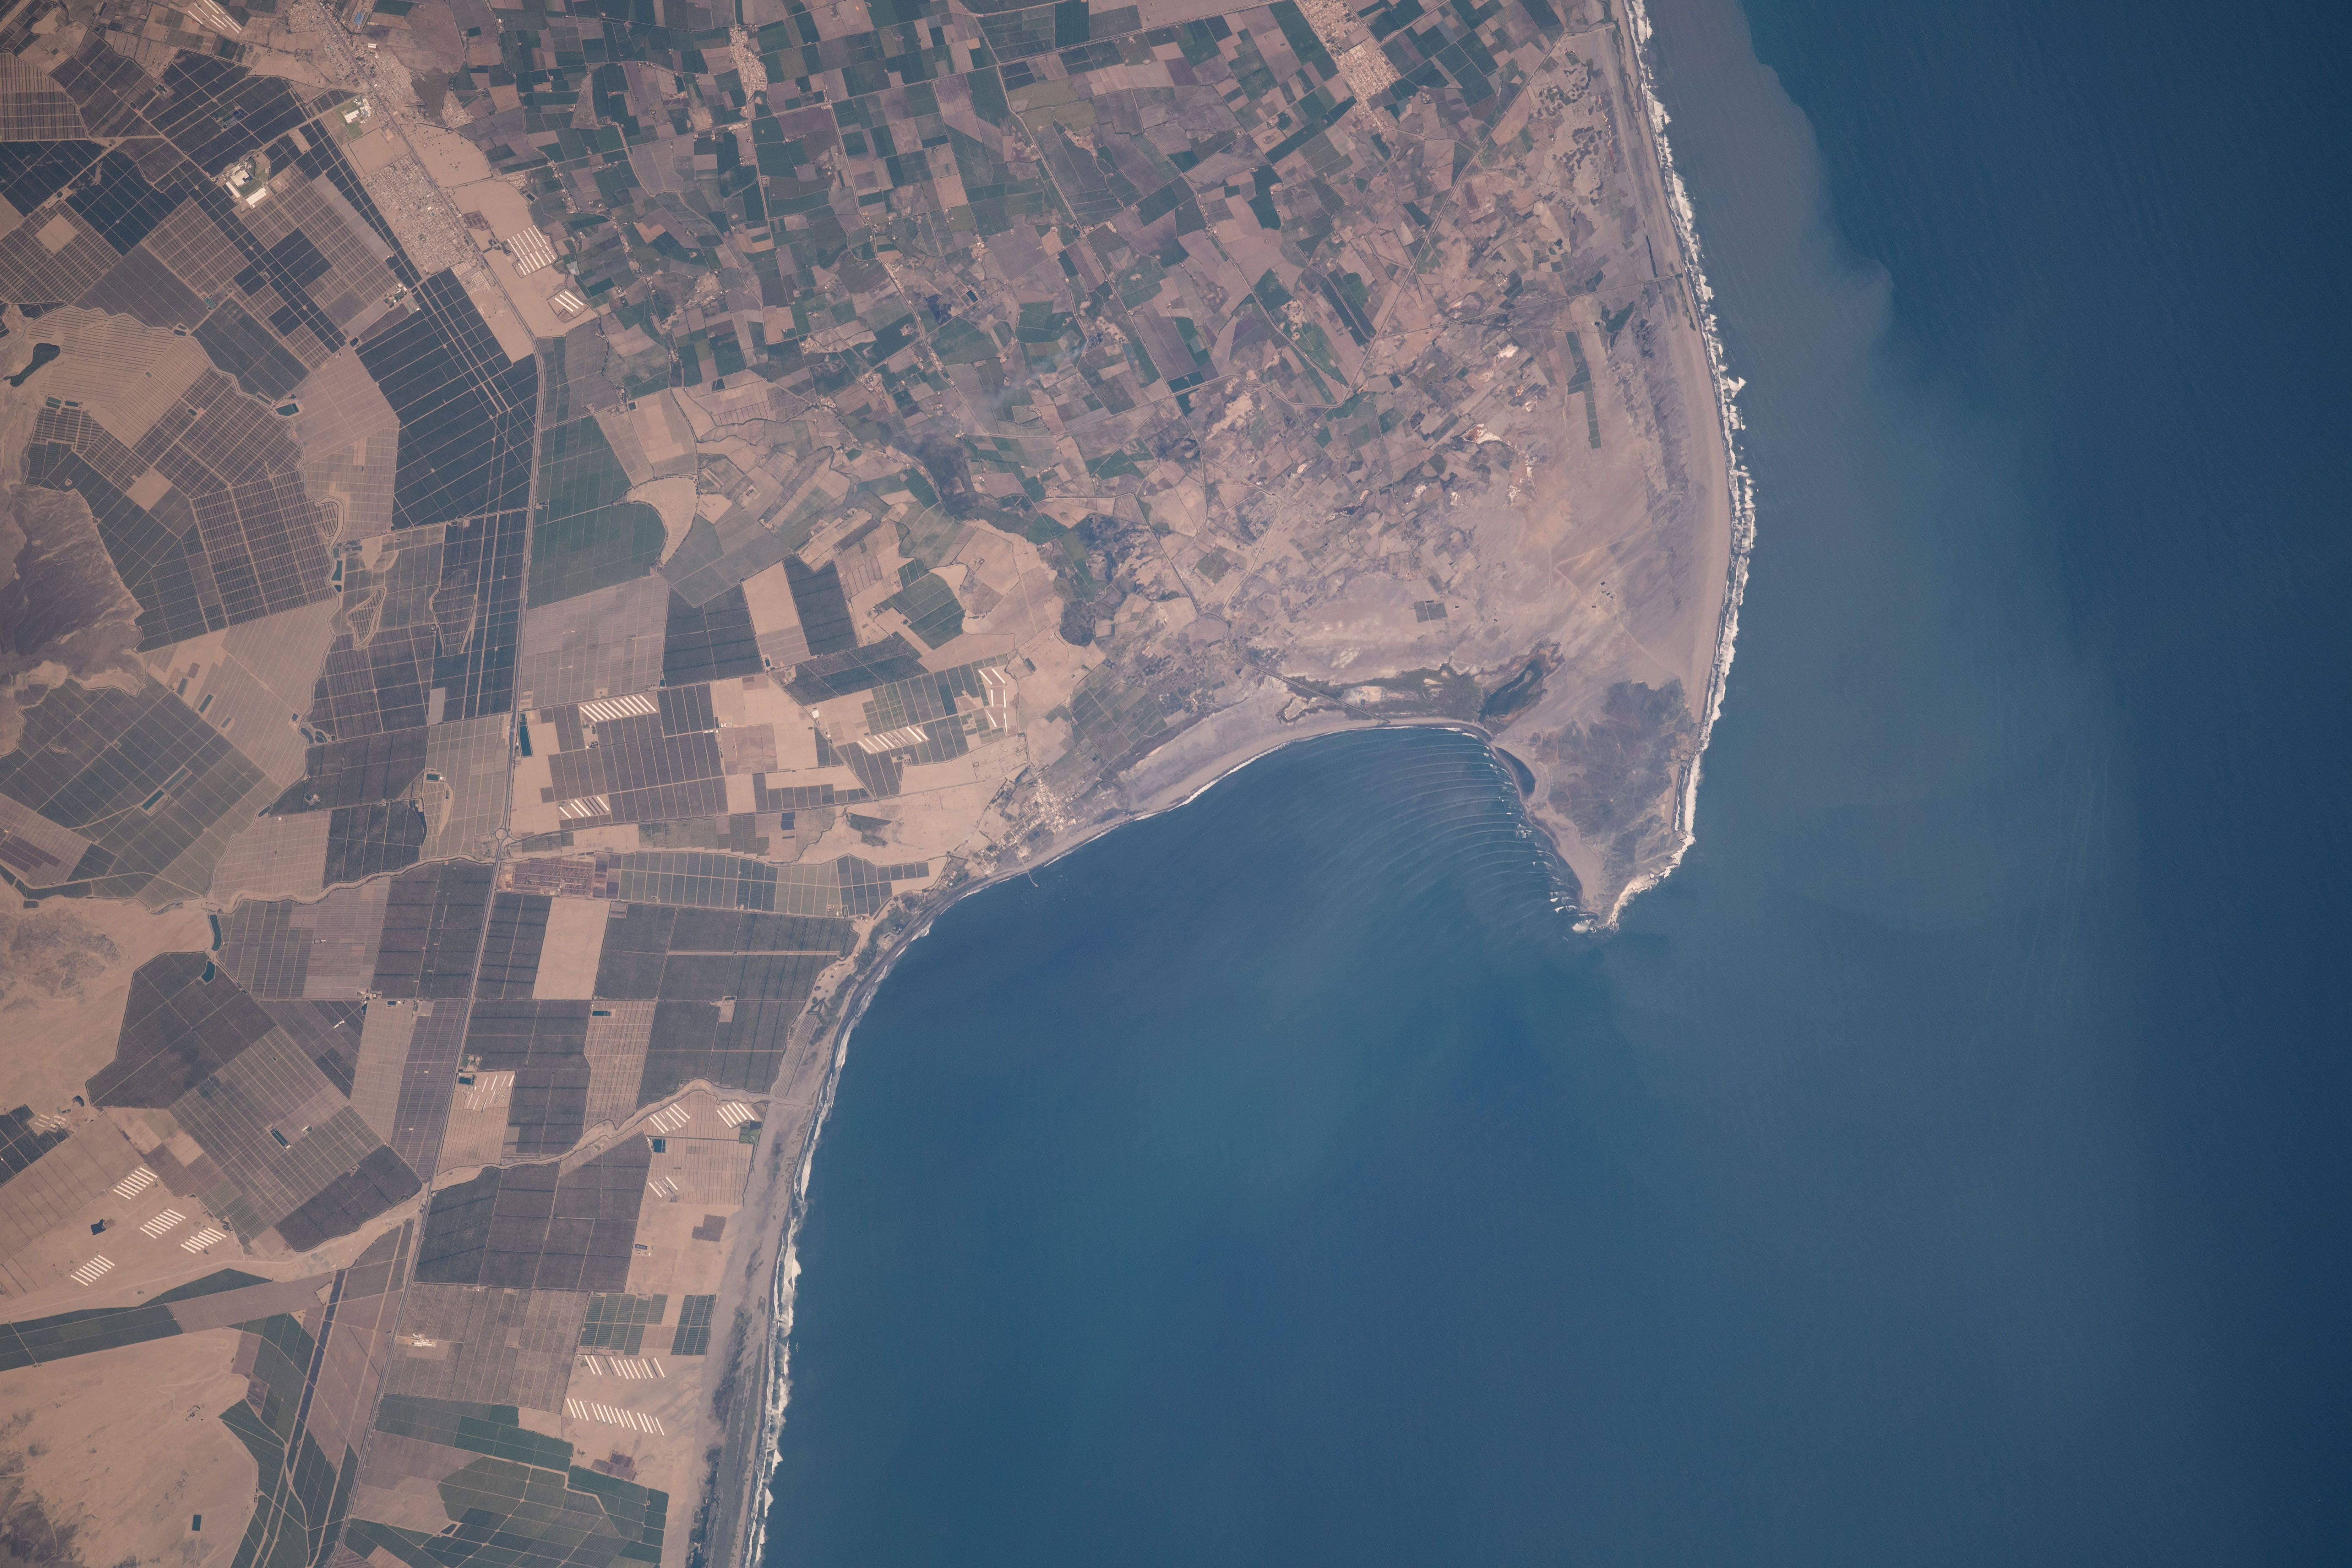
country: PERU
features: PUERTO MORIN
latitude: -8.4
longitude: -78.9
